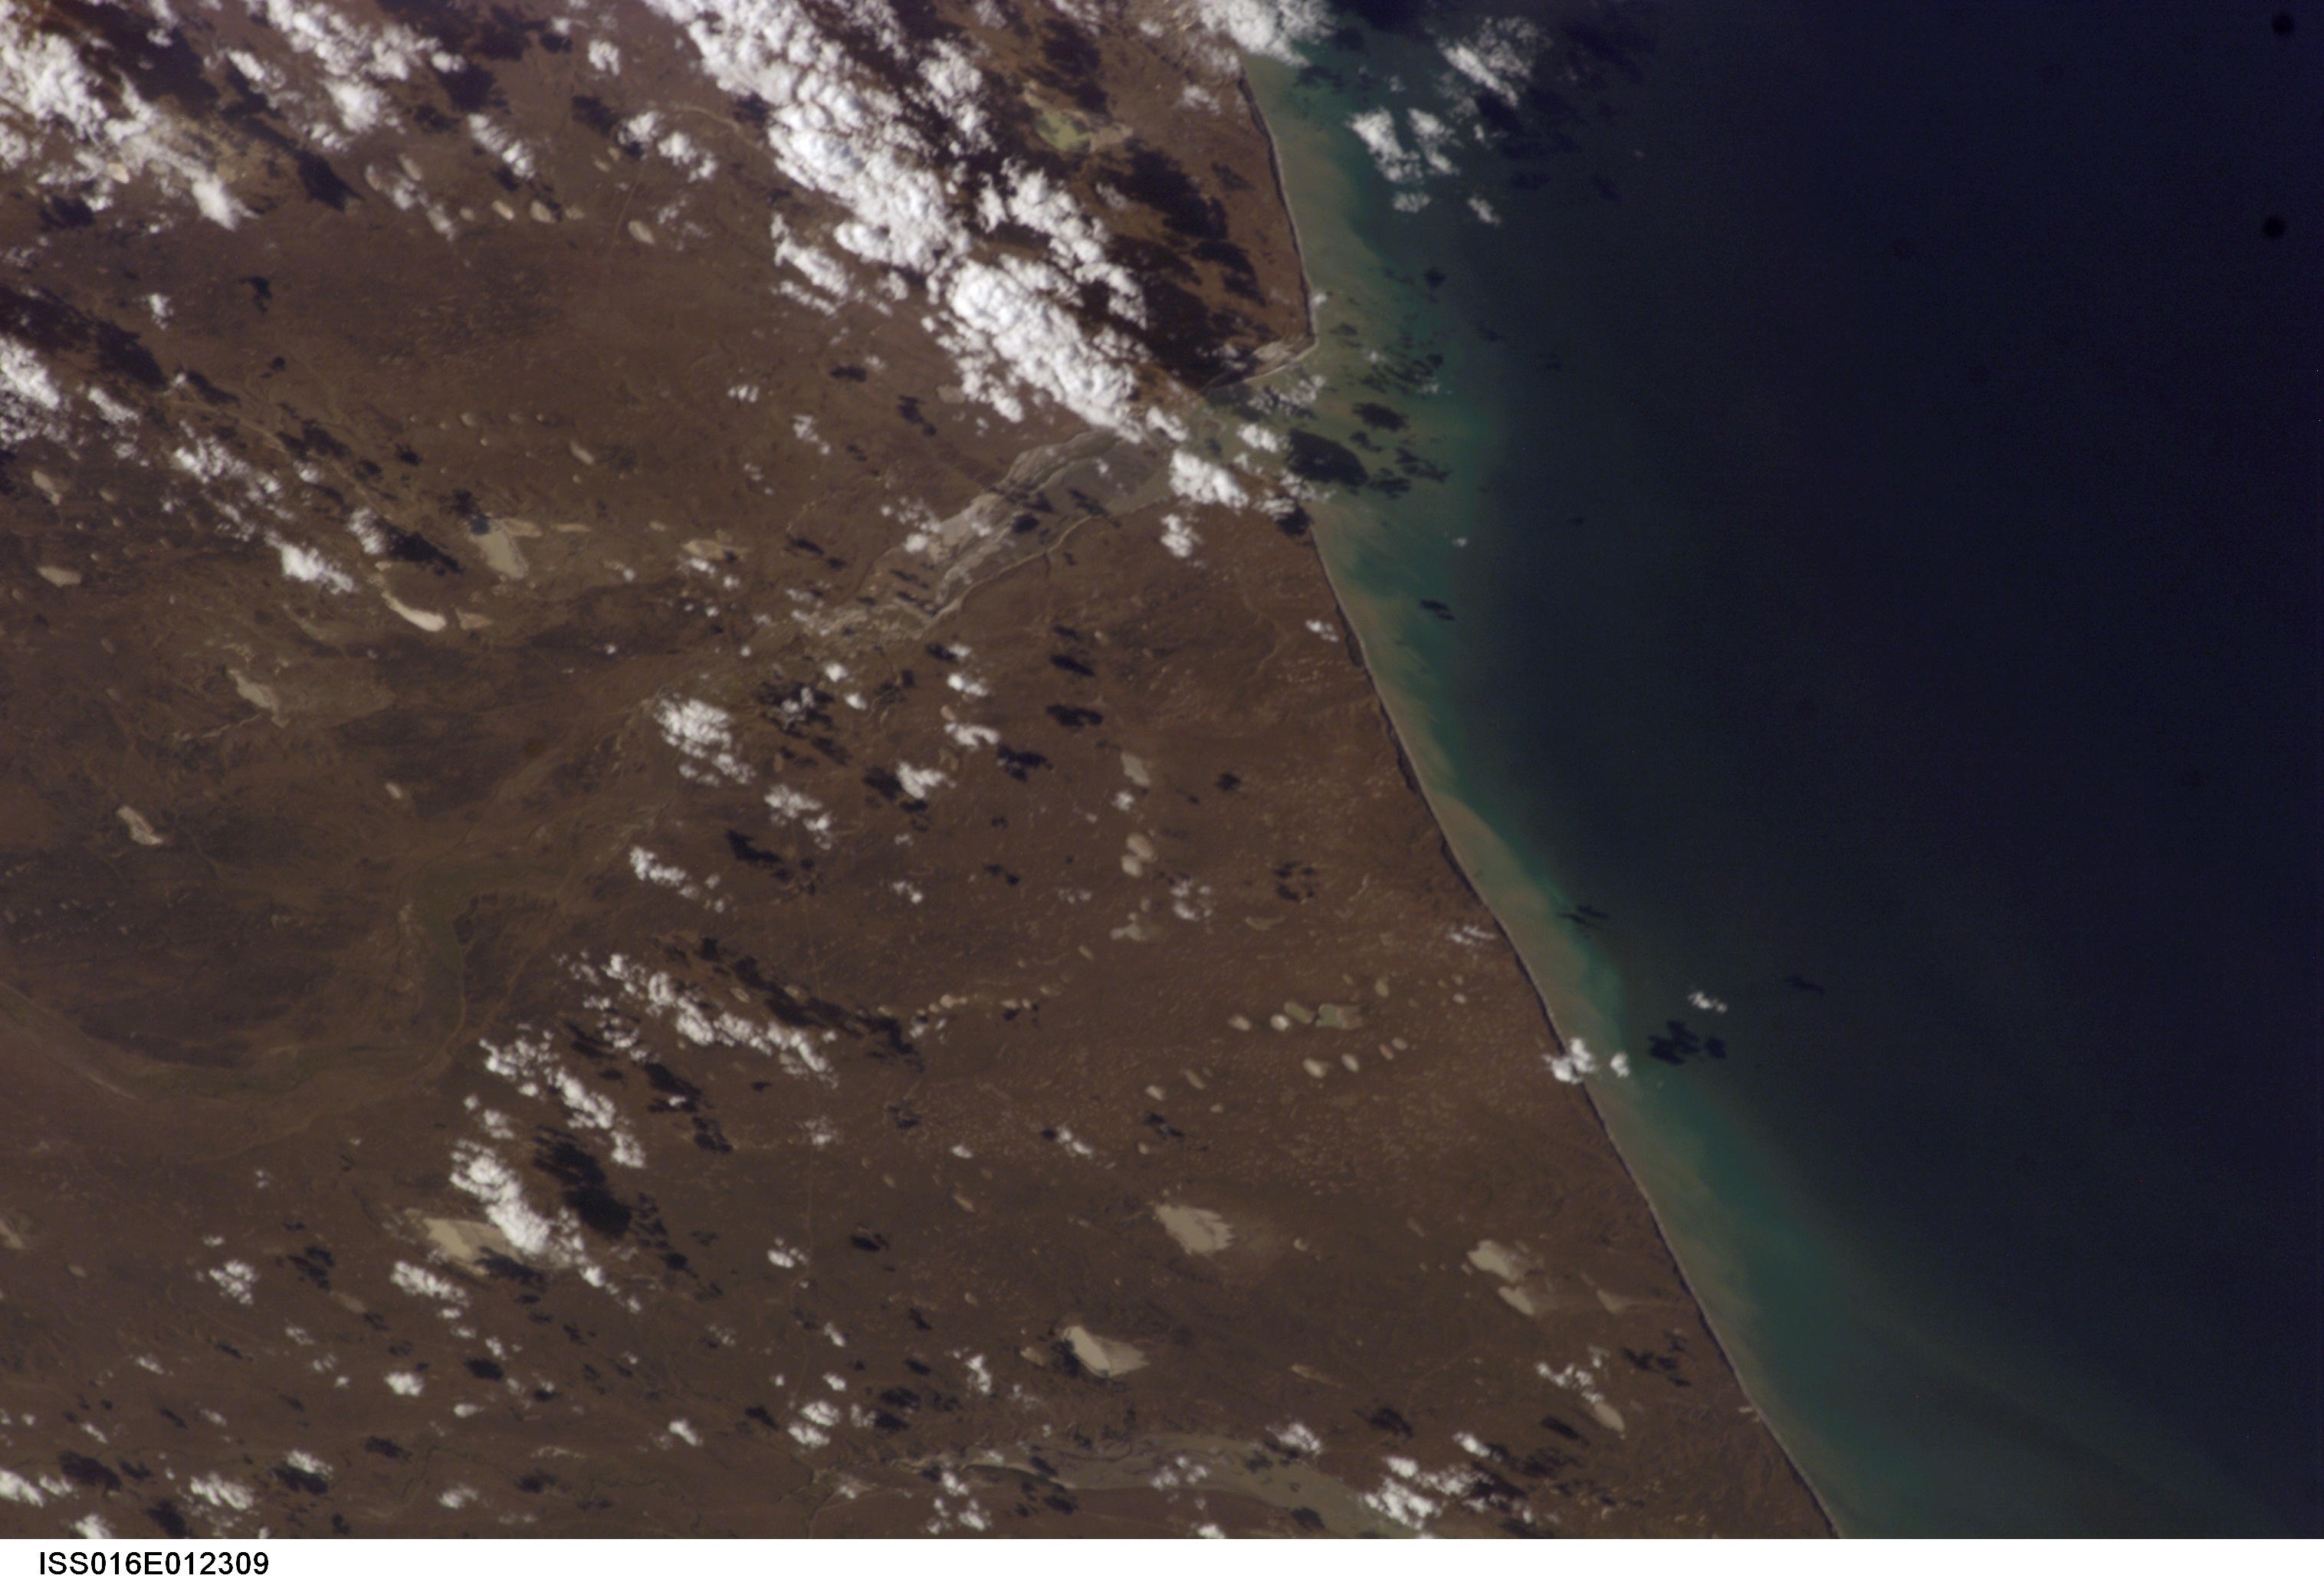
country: ARGENTINA
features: COIG RIVER, BAHIA GRANDE
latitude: -51.0
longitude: -69.5
